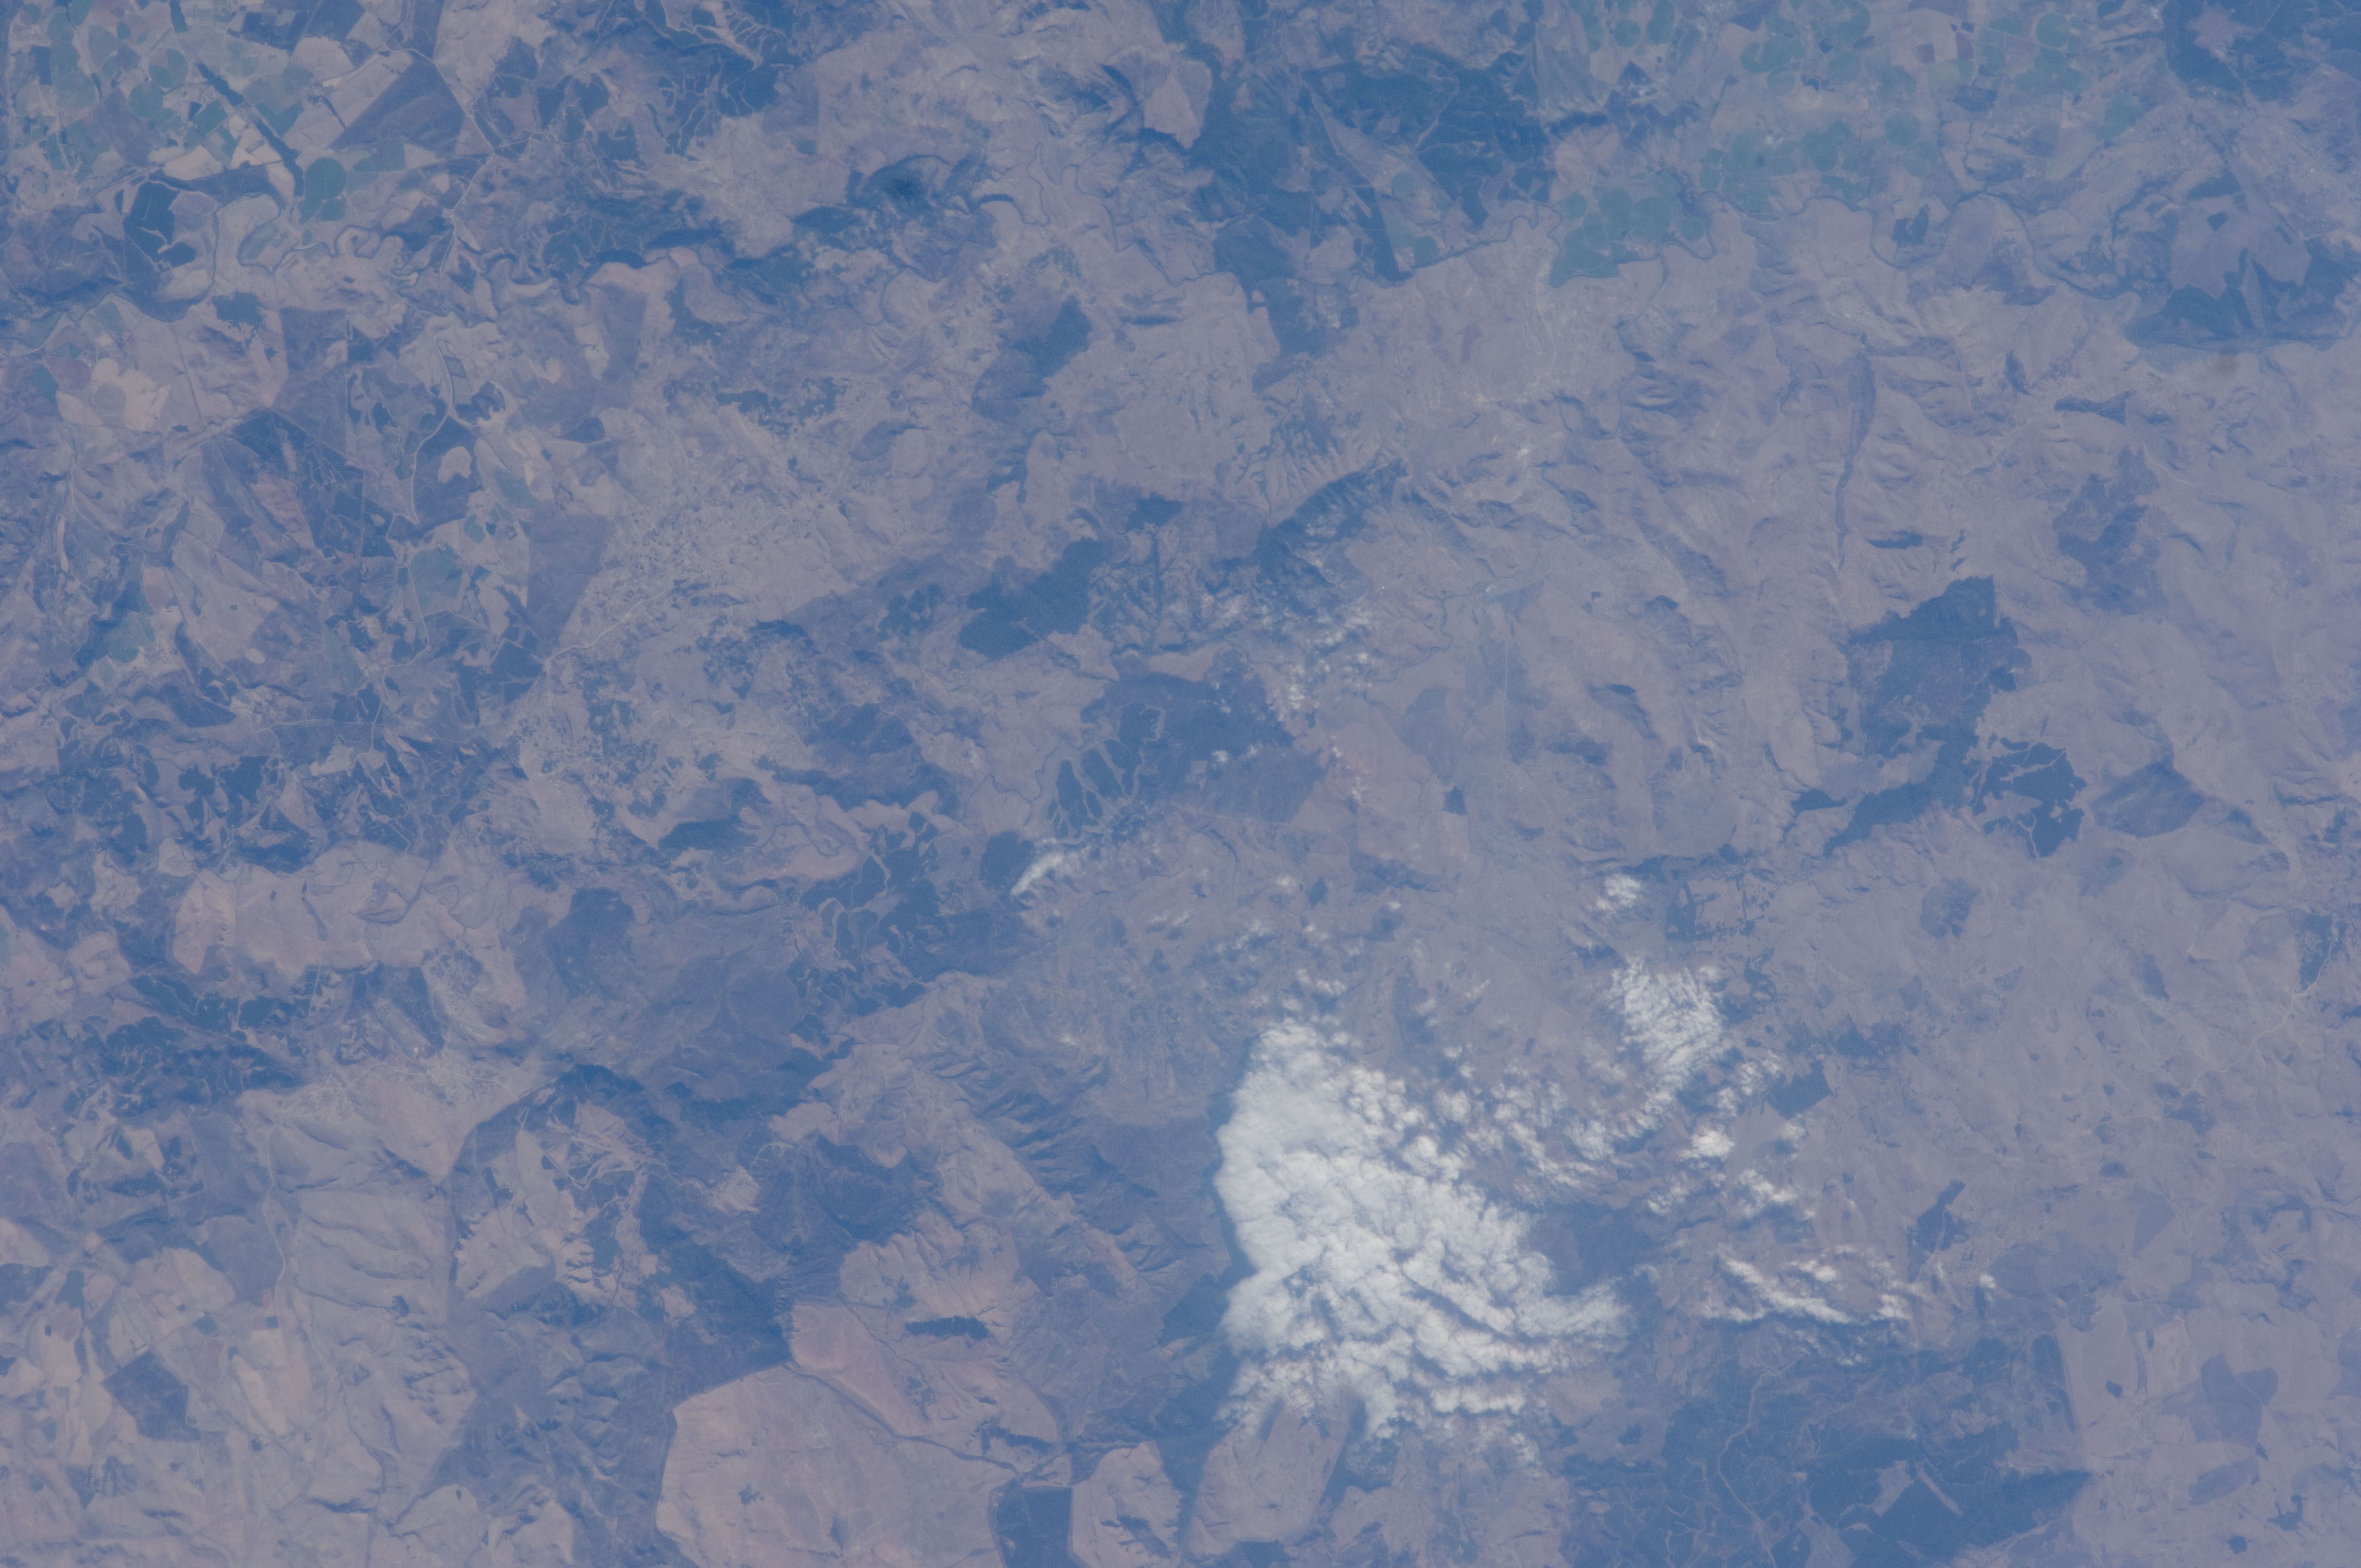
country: REPUBLIC SOUTH AFRICA
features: ESCARPMENT ZONE, AGR., TIMBER
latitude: -30.1
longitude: 29.7
